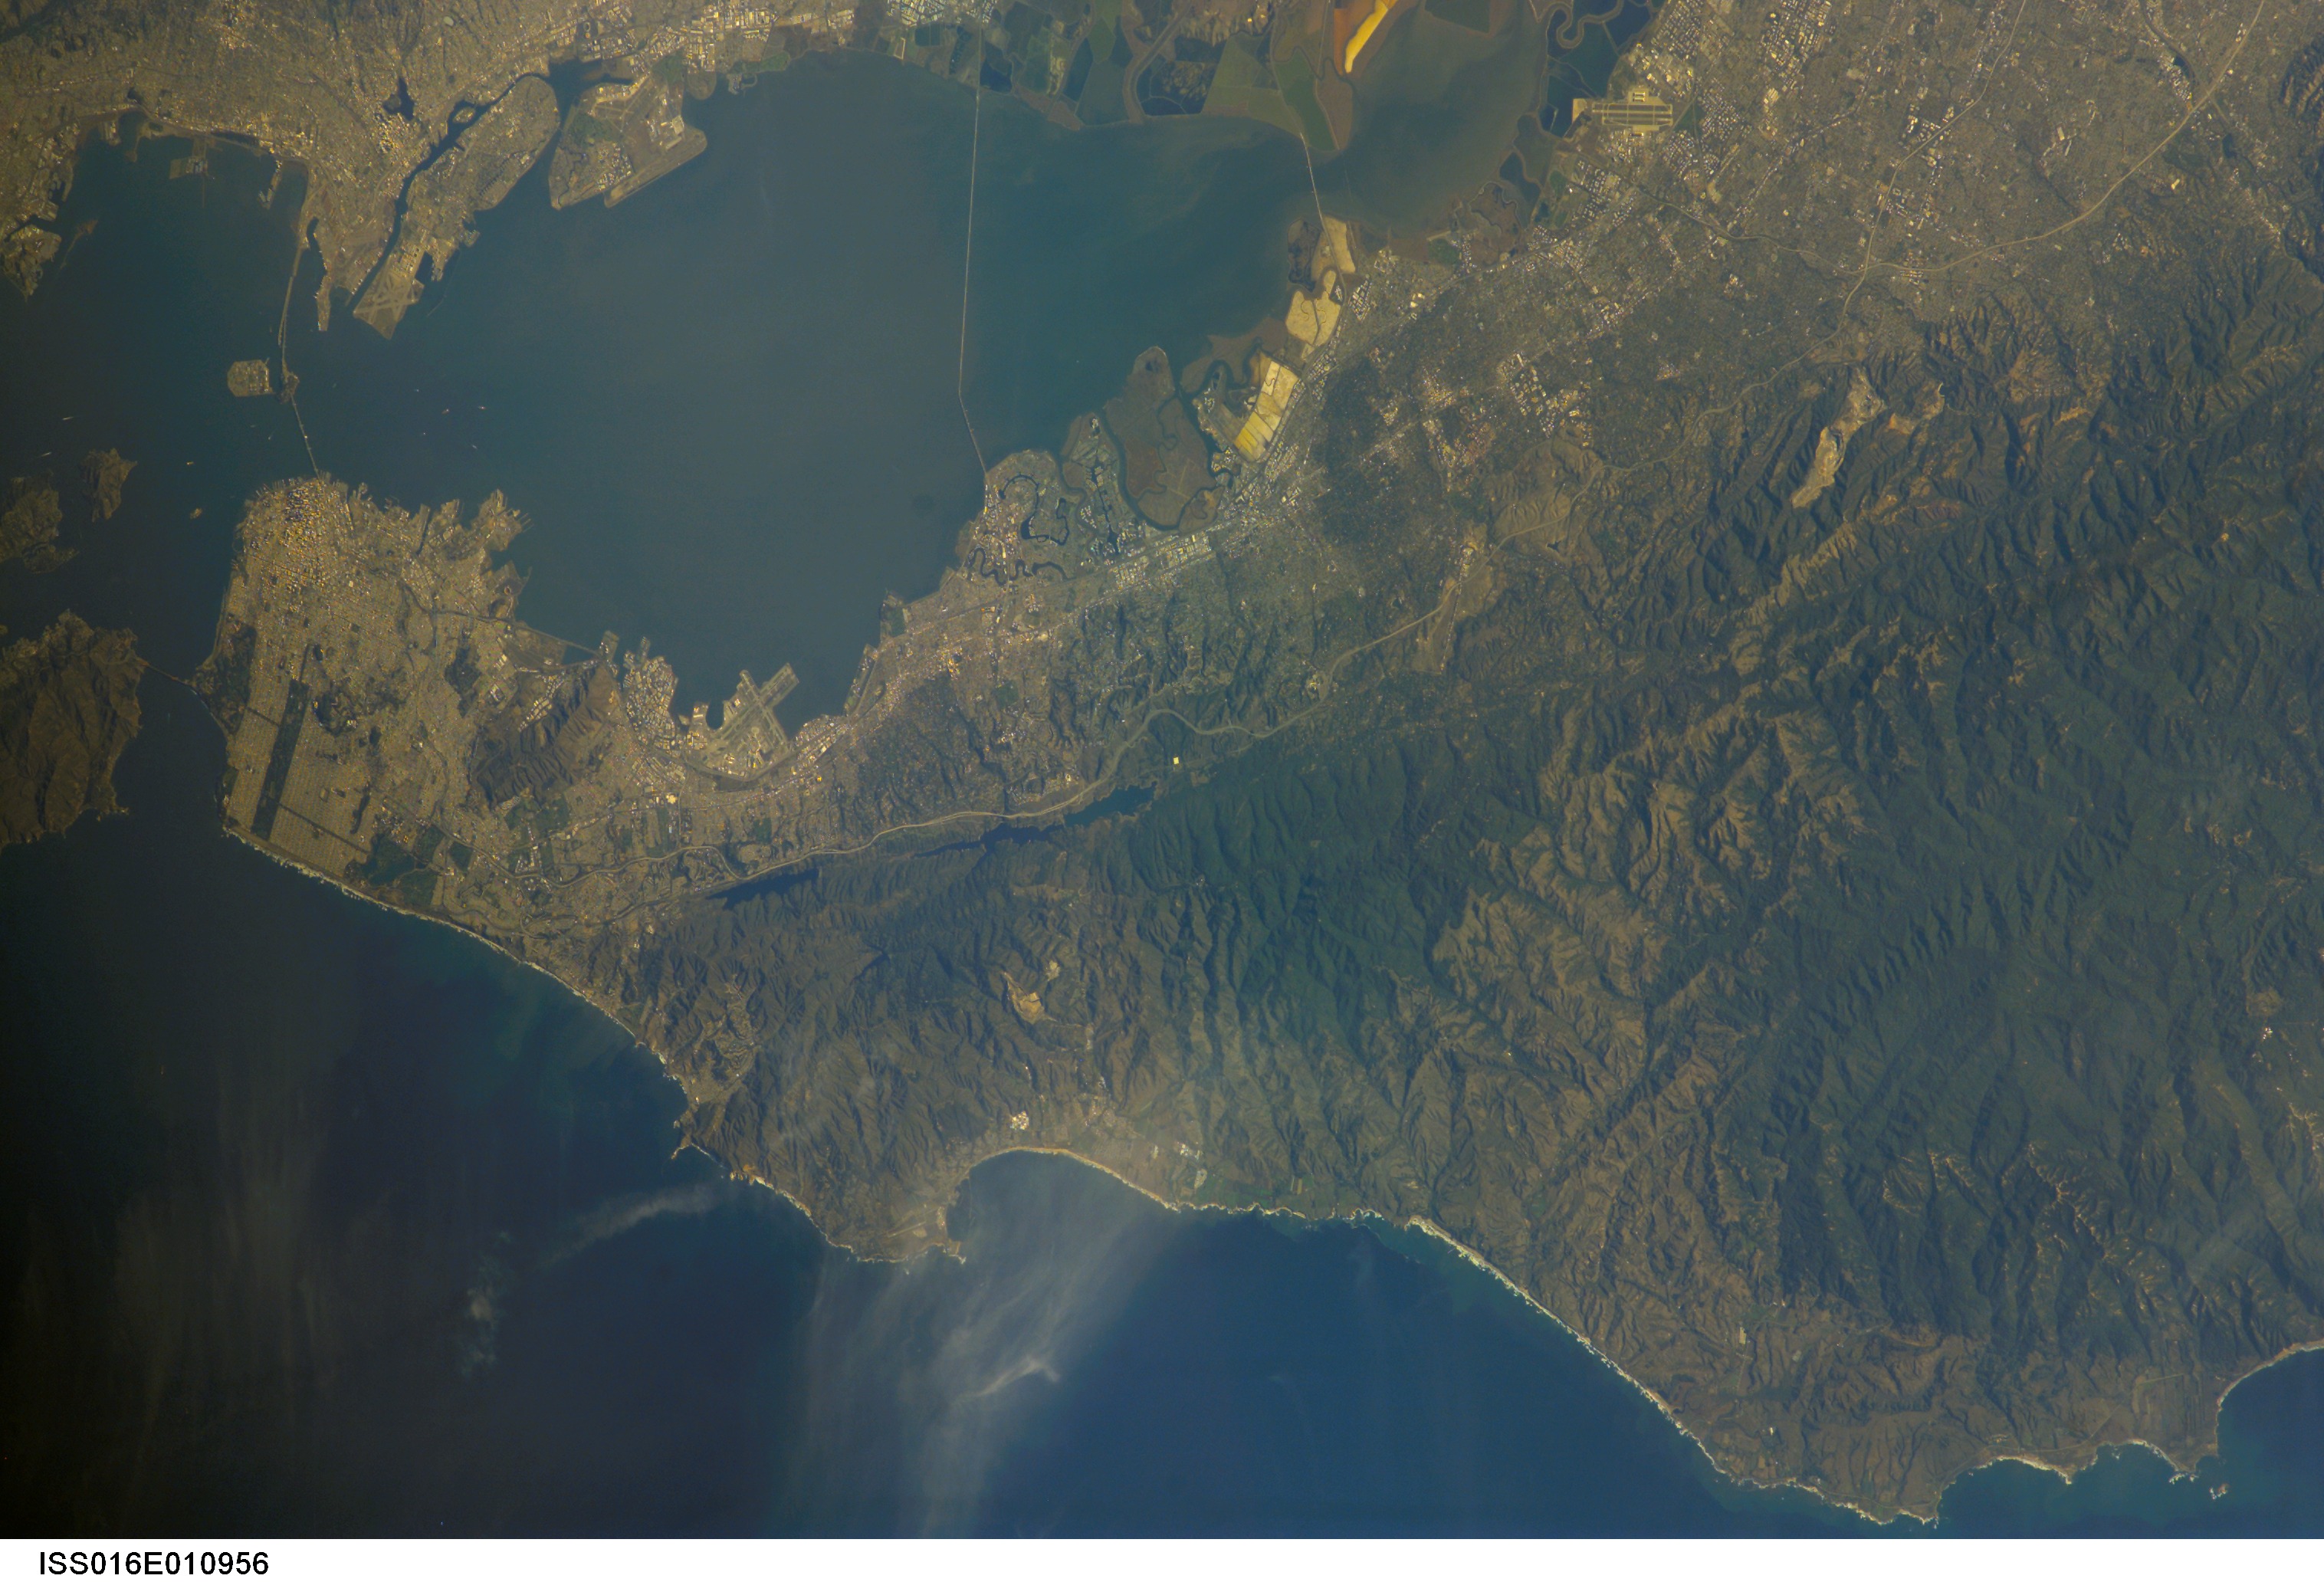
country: USA-CALIFORNIA
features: PALO ALTO, MTS, SAN FRANCISCO B.
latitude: 37.5
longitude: -122.5
